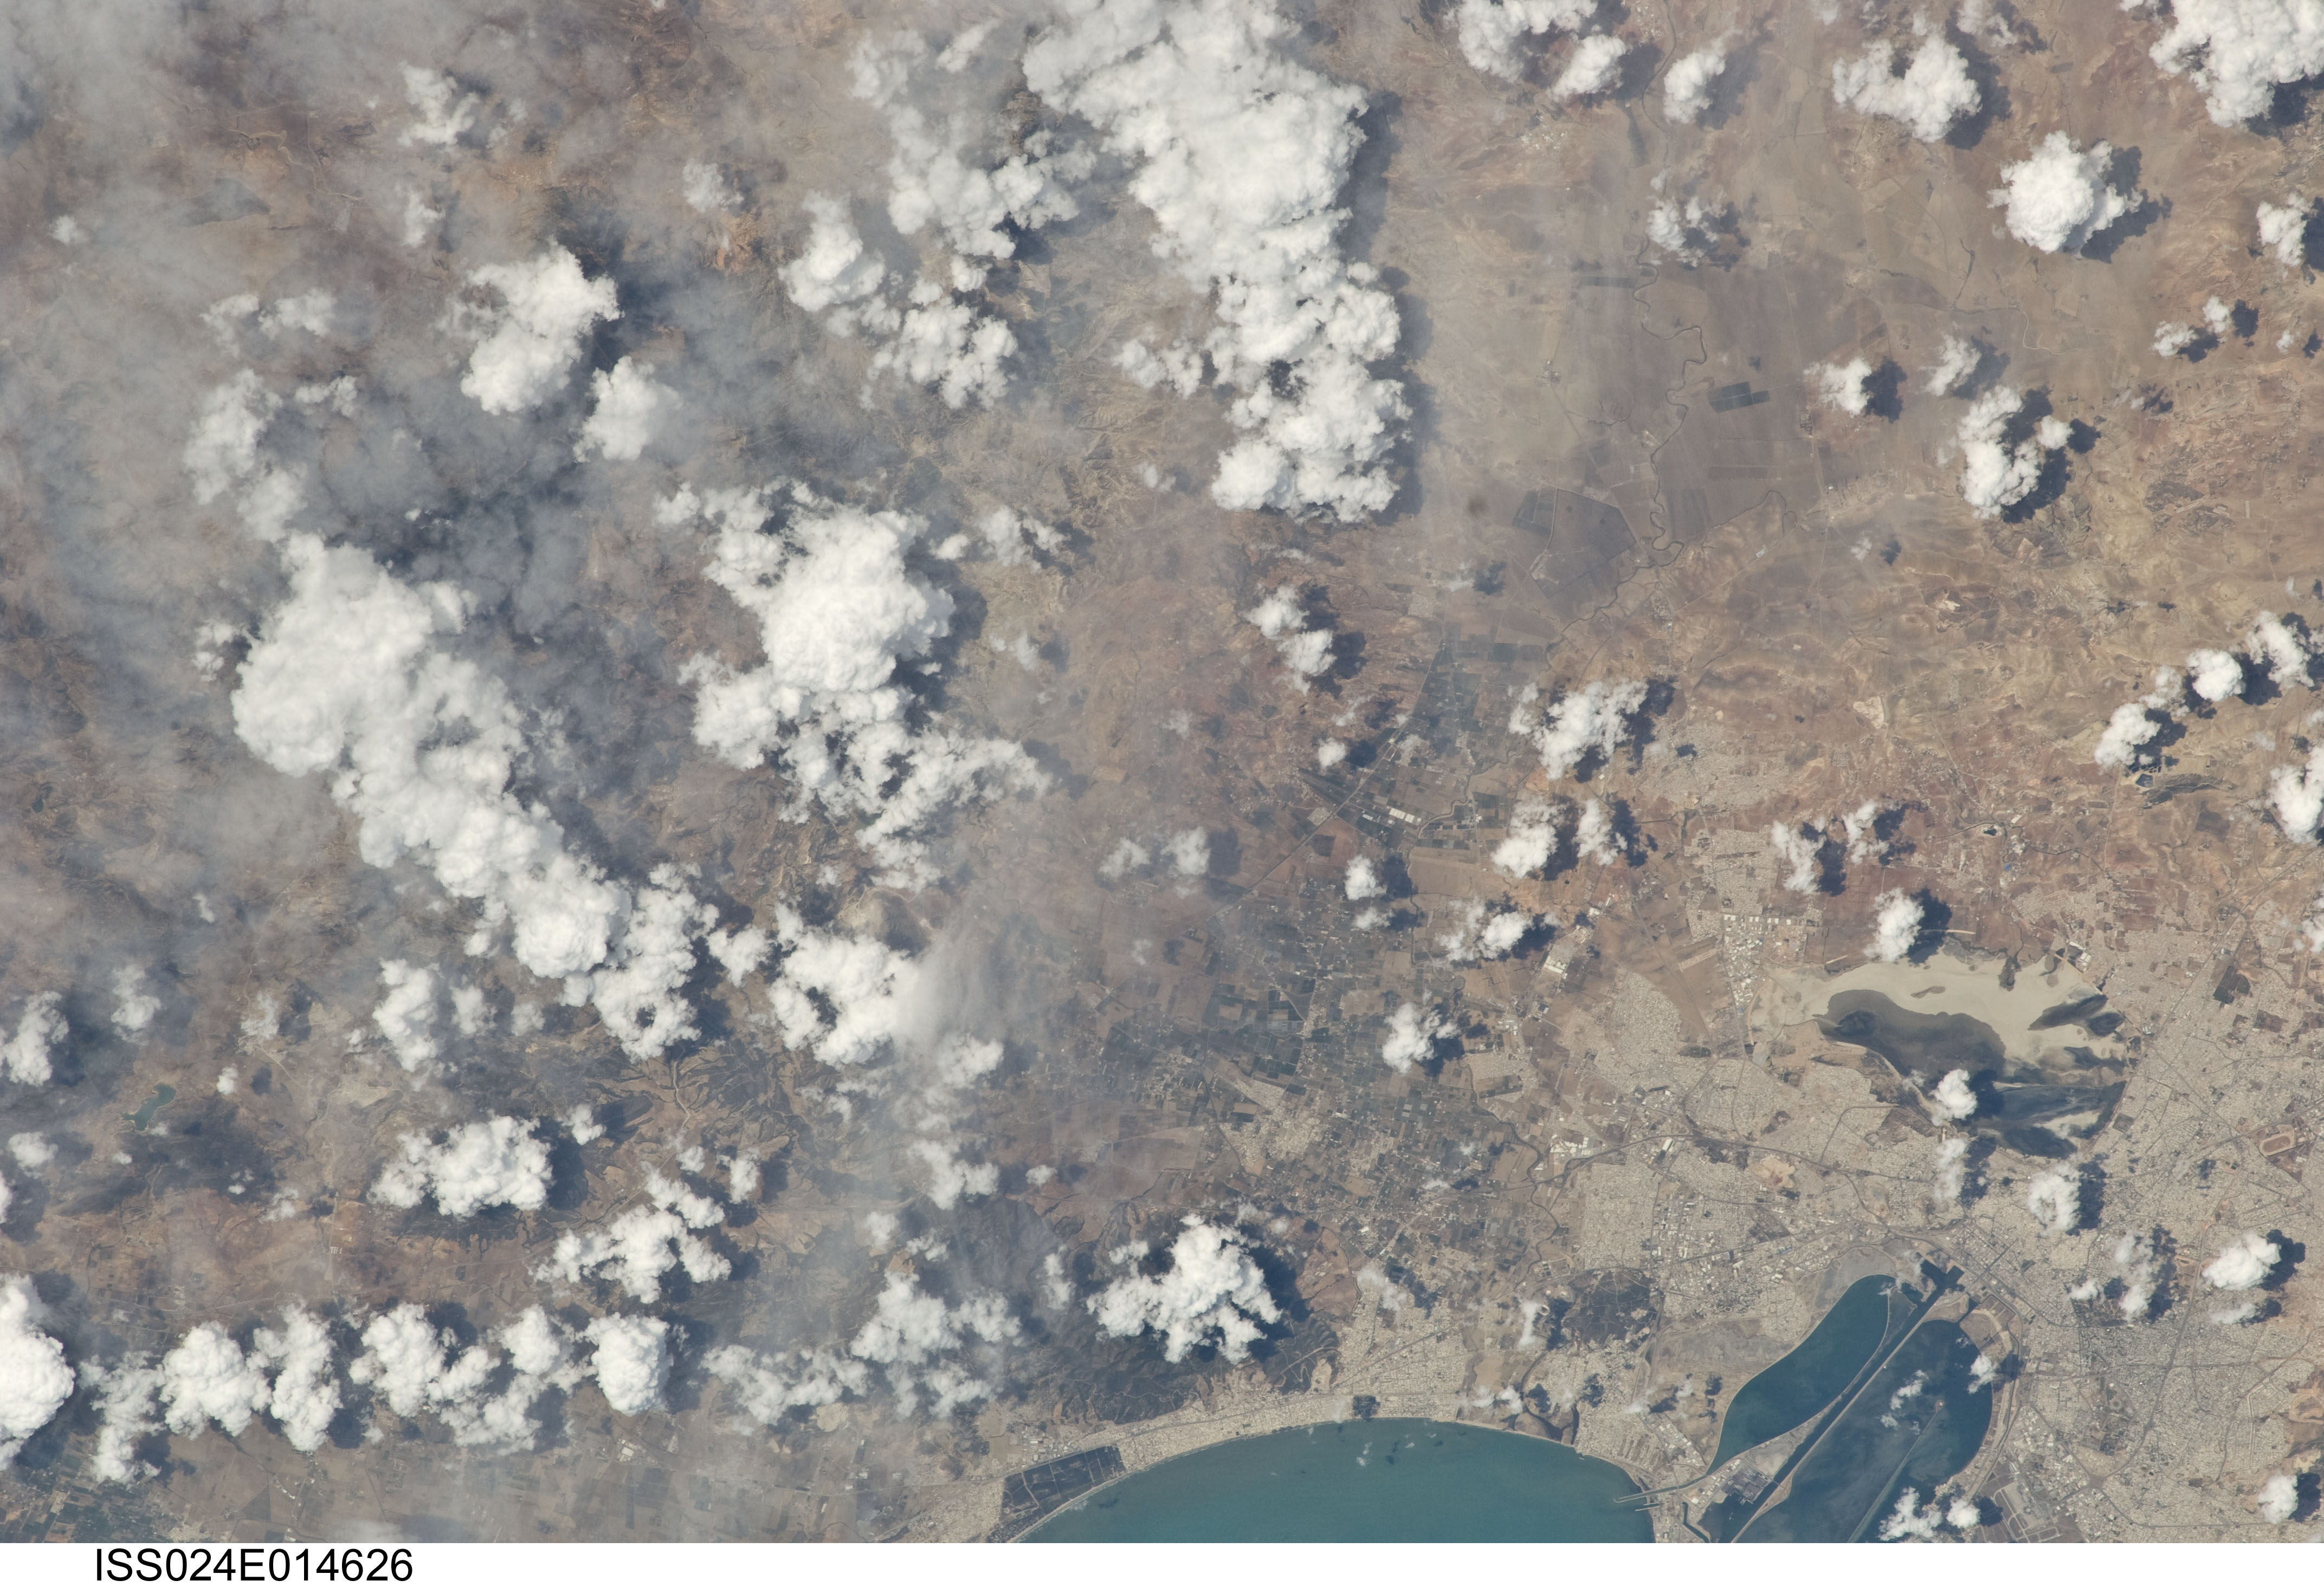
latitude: 36.6
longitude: 10.3
